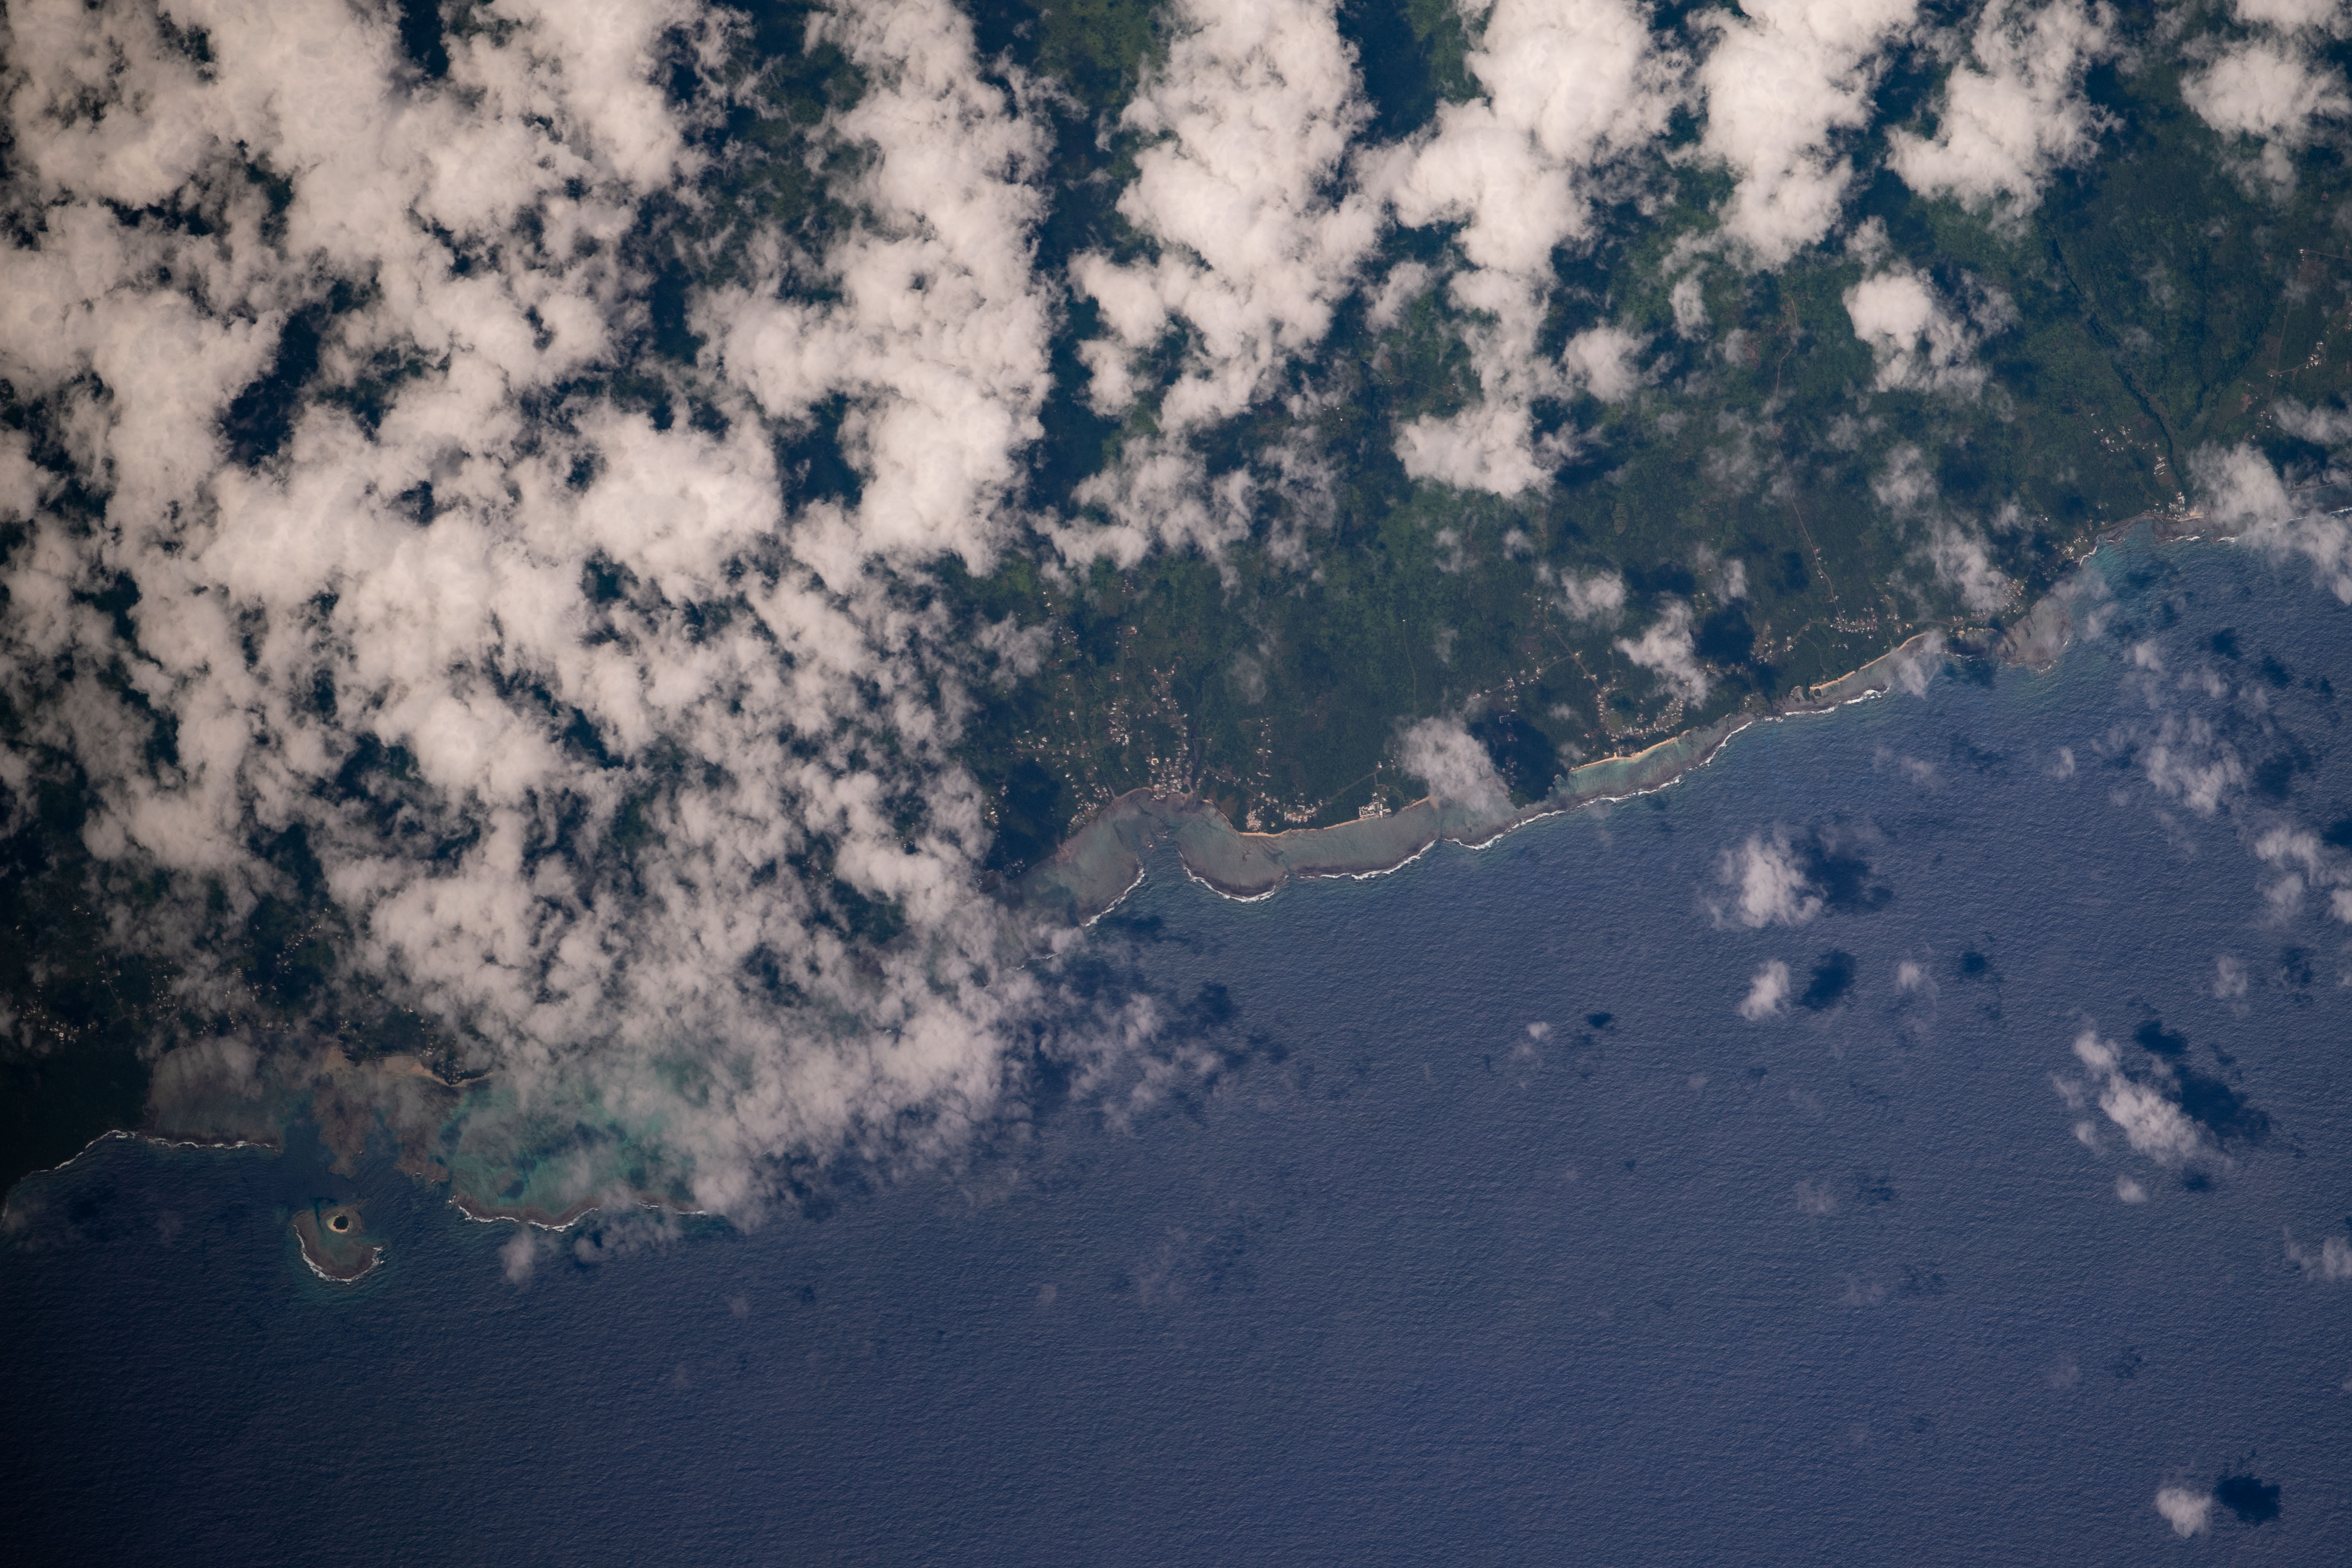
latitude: -14.0
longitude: -171.6
